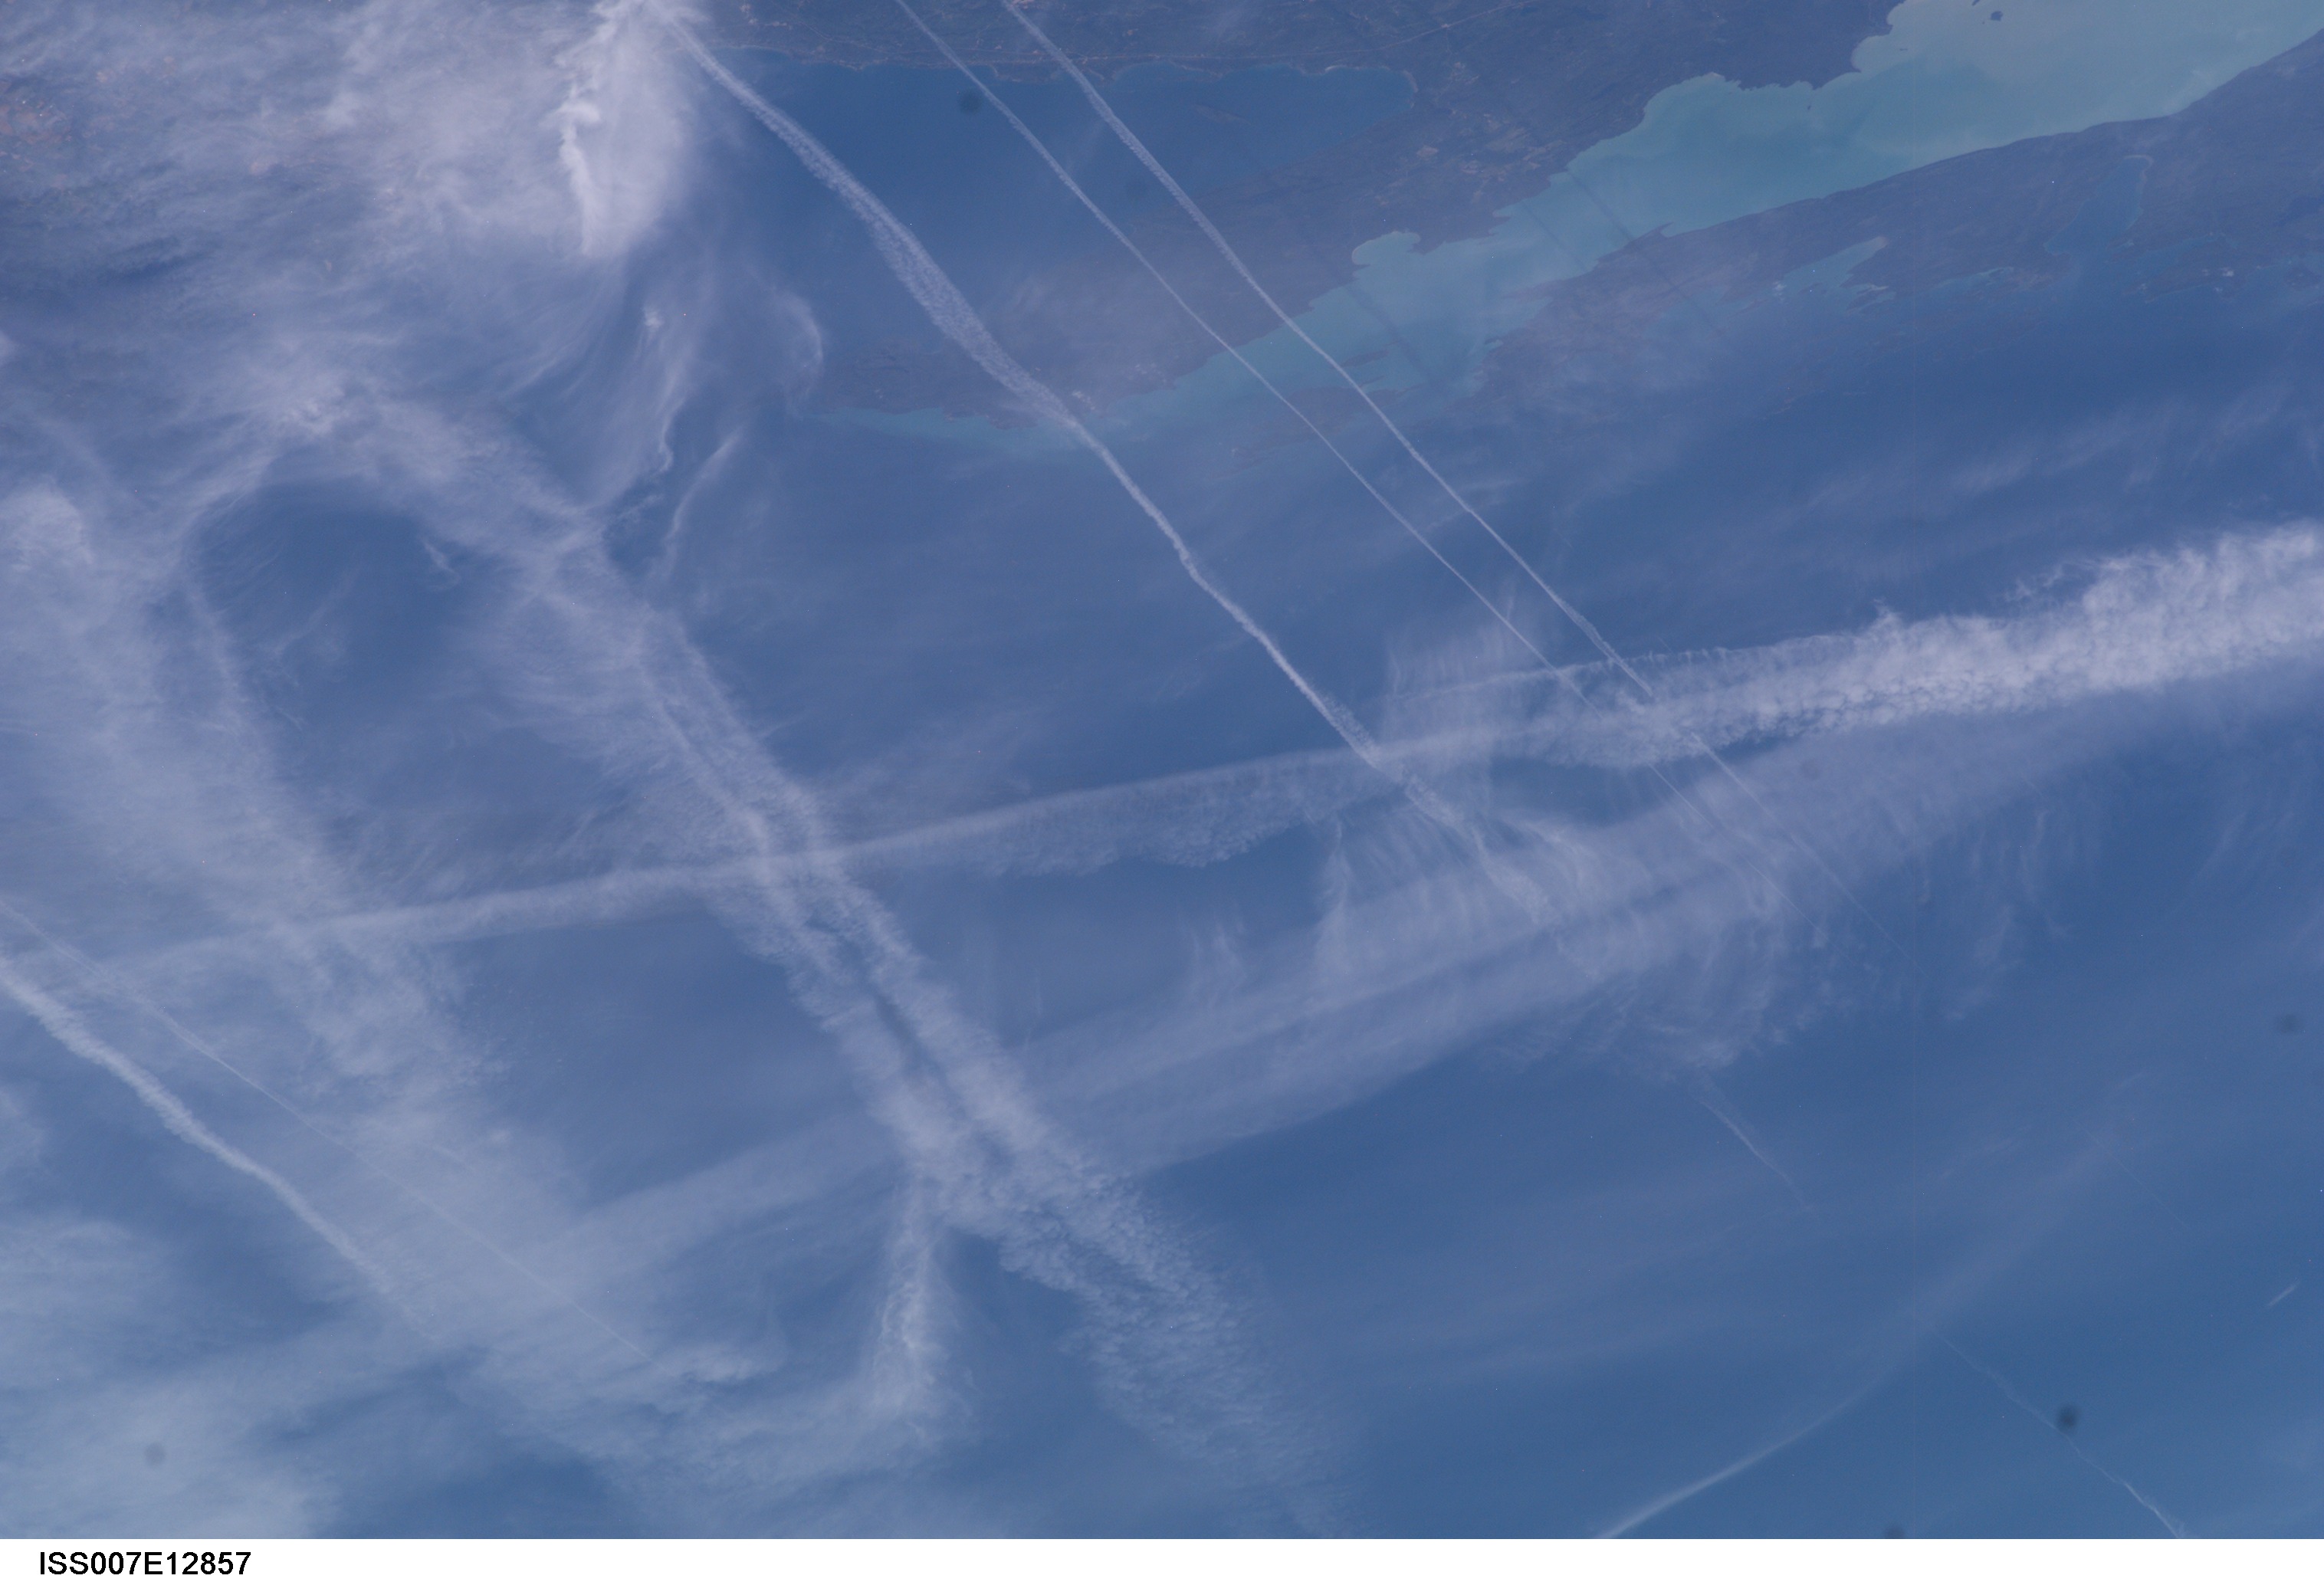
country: USA-MICHIGAN
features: CONTRAILS, LAKE SUPERIOR, BAYS
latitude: 48.0
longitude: -88.0
